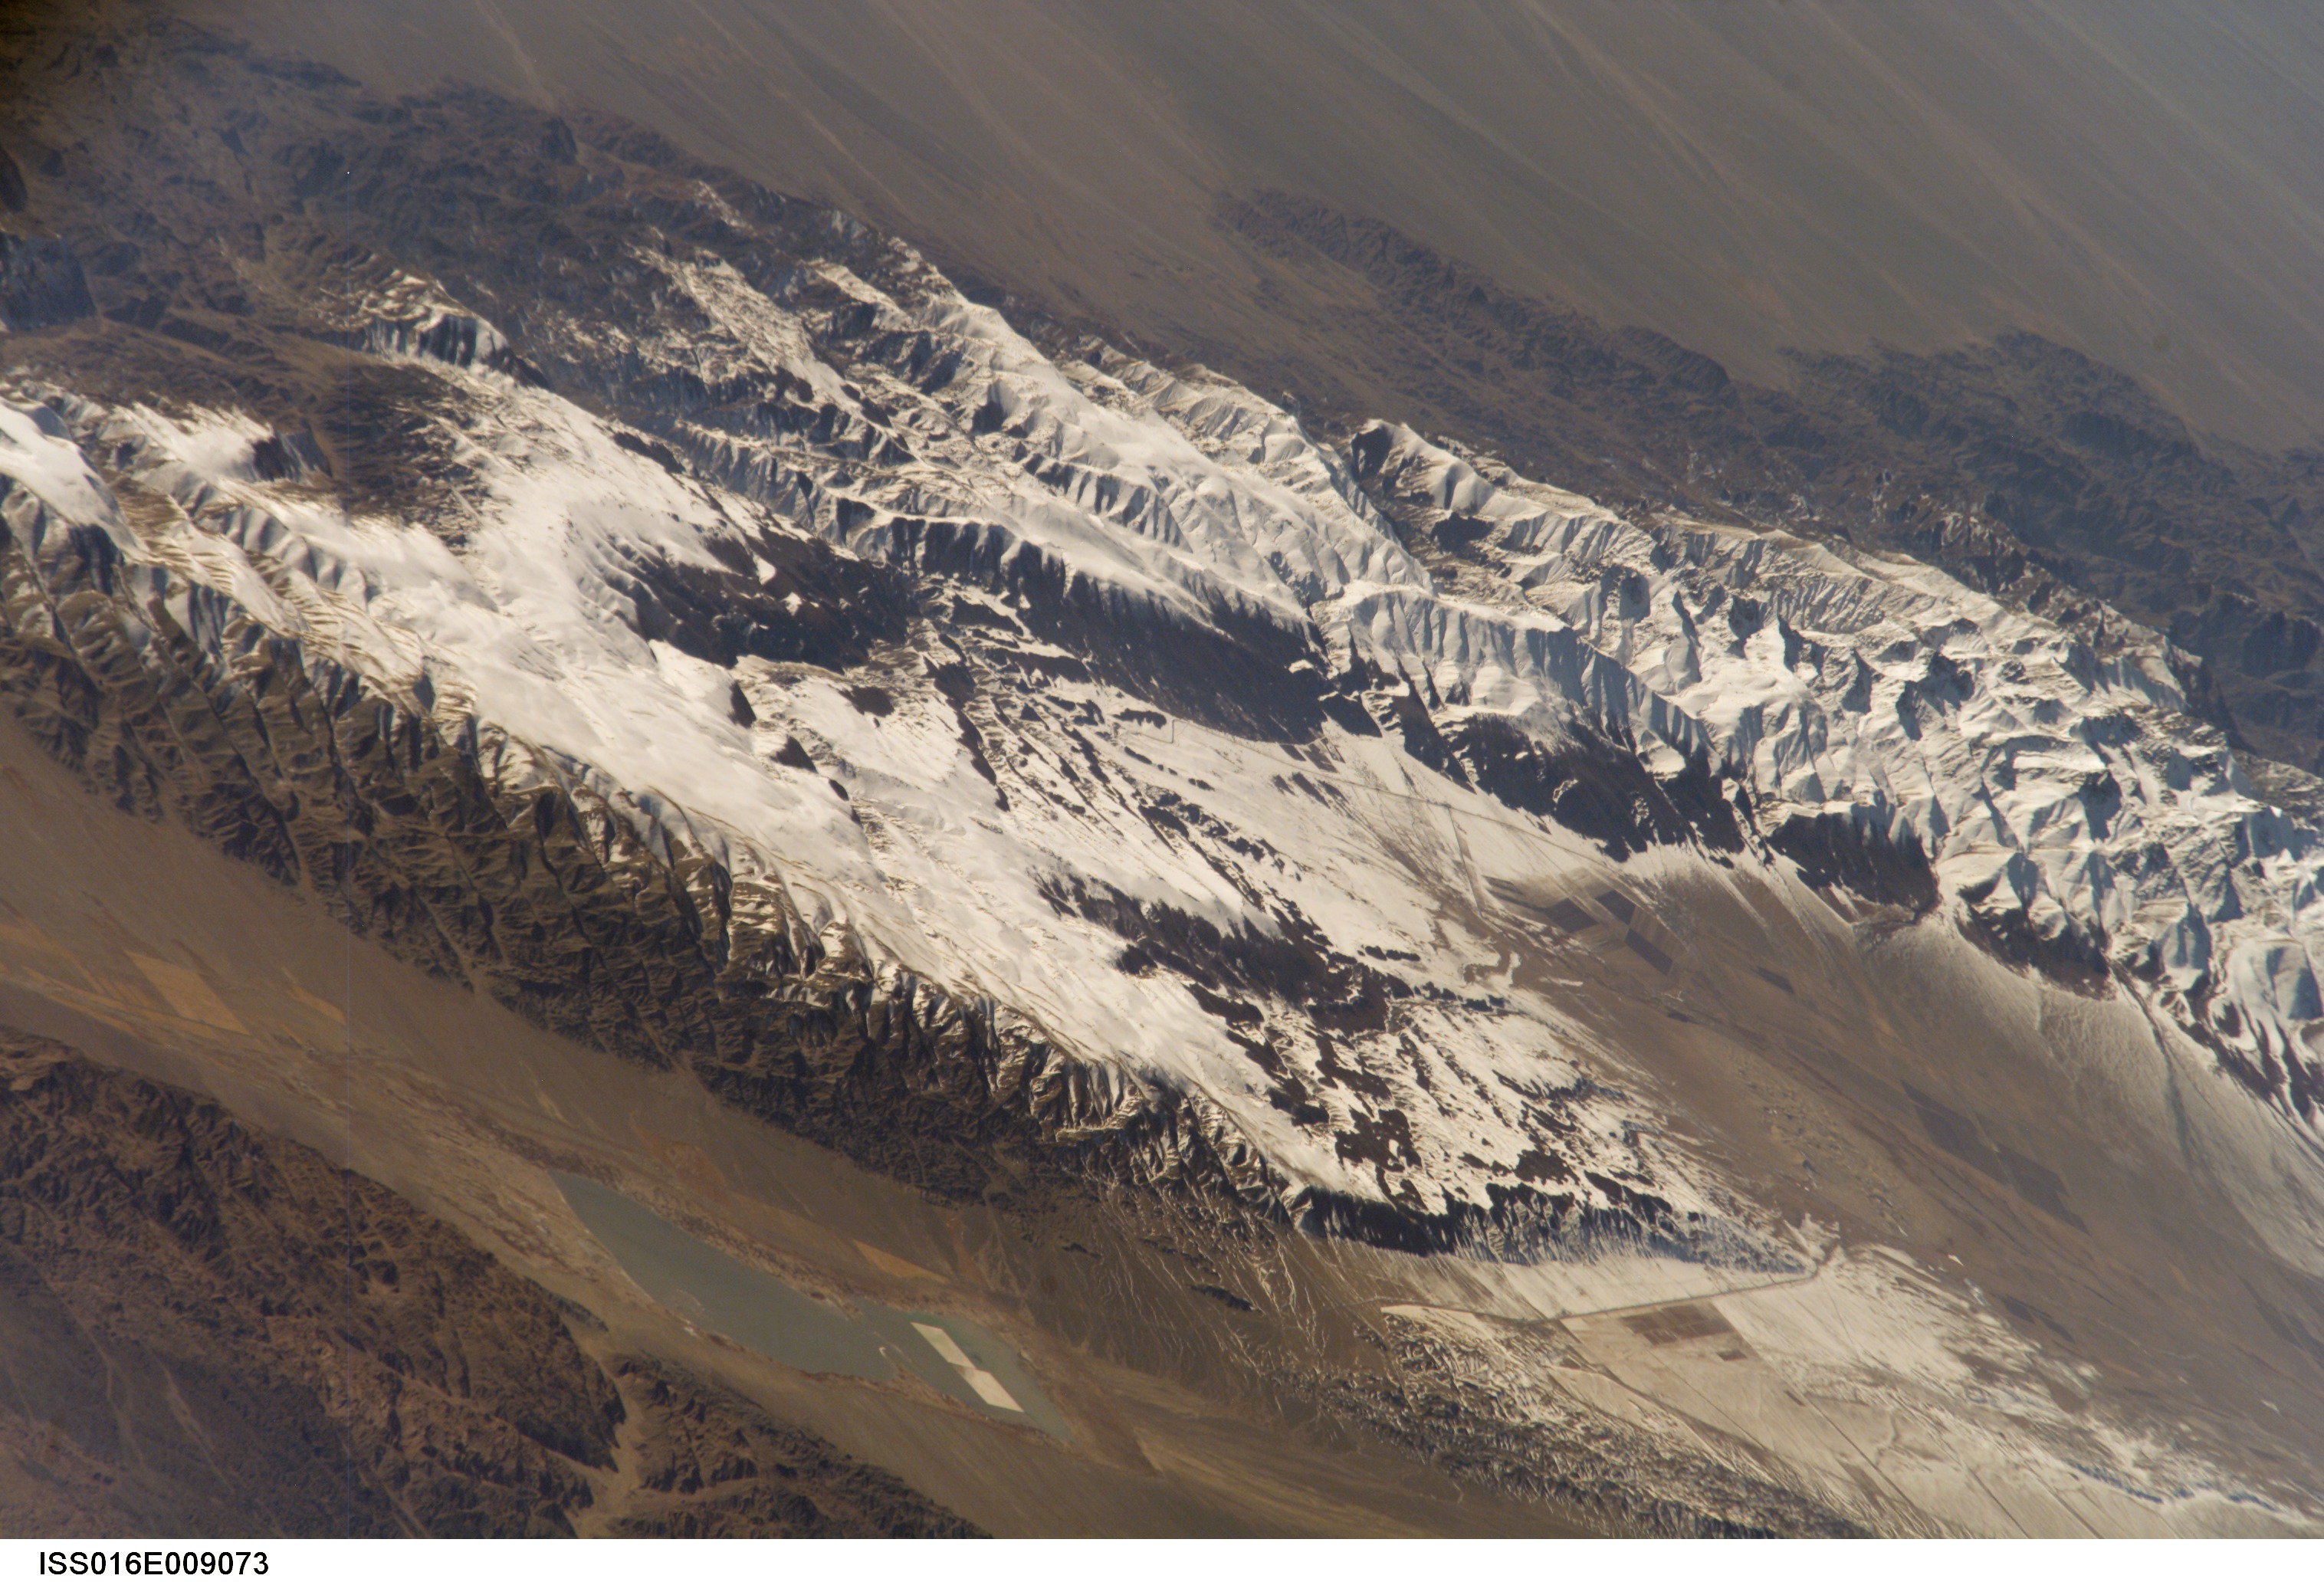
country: CHINA
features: KARIK MTS., LAKE, YANCHI AREA
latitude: 43.3
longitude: 93.8
